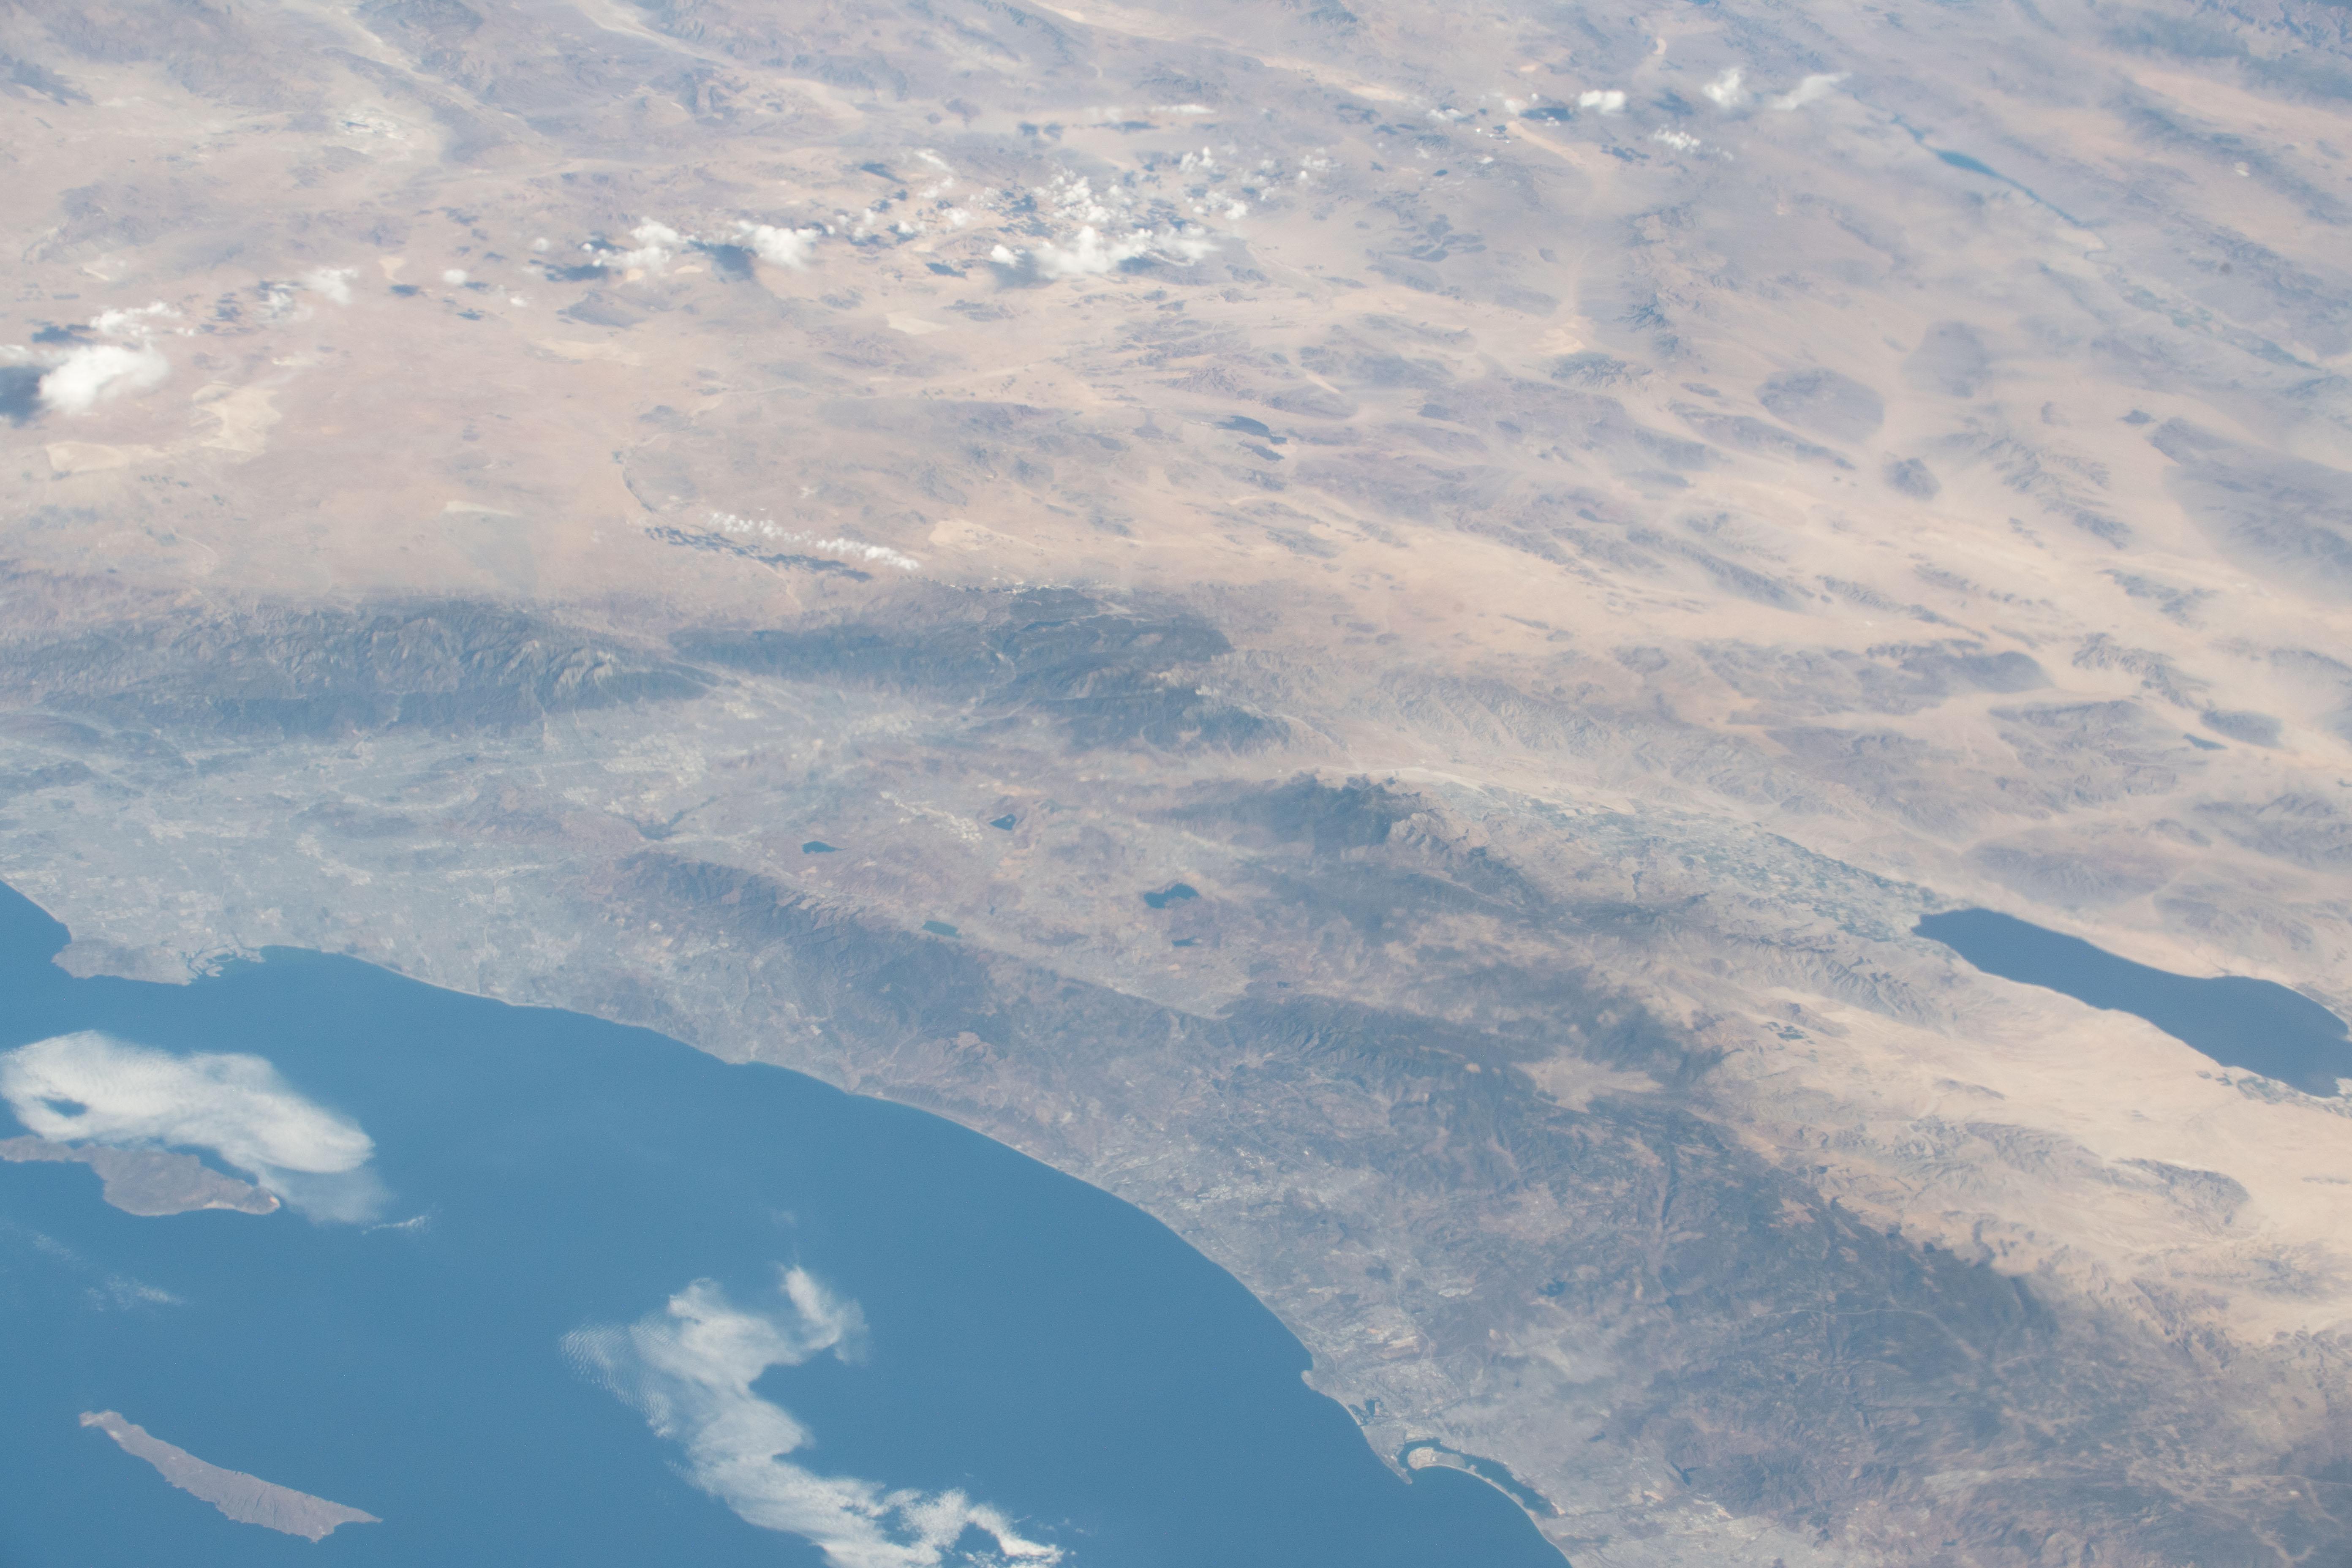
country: USA-CALIFORNIA
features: SALTON SEA, ANZA-BORREGO DESERT STATE PARK, PALOMAR MOUNTAIN, CLEVELAND NATIONAL FOREST
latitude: 33.9
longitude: -116.6
